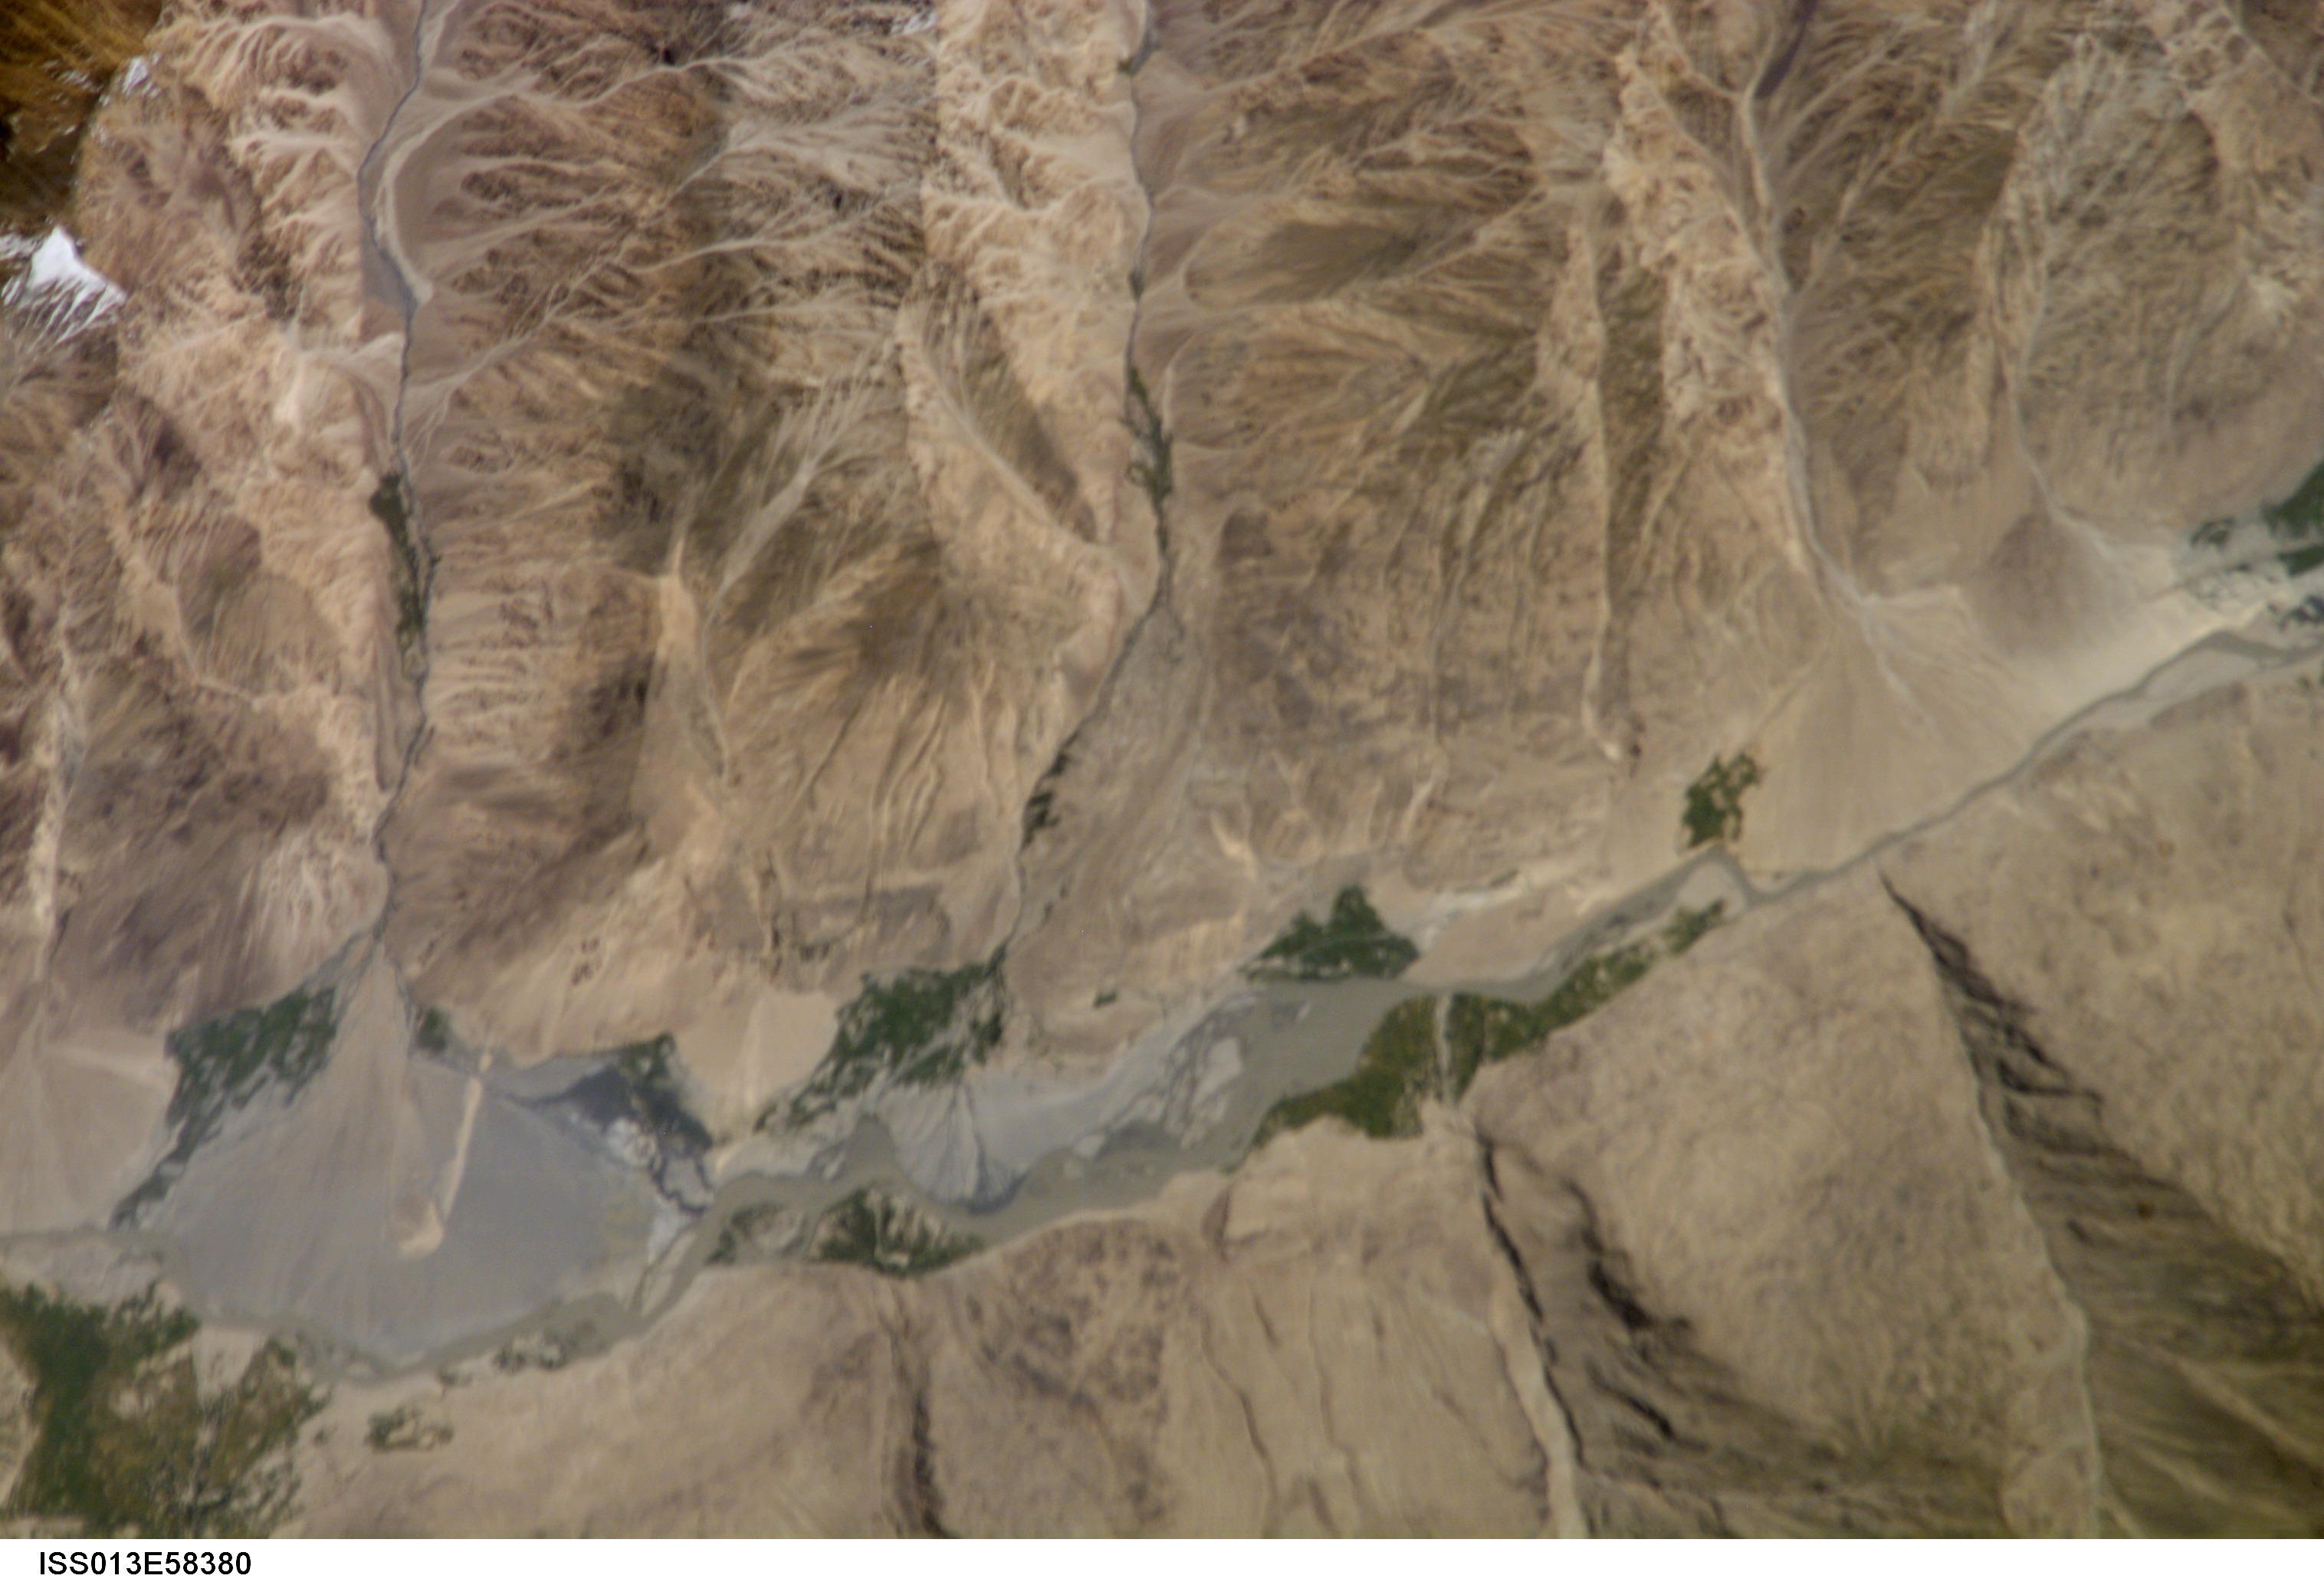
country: TAJIKISTAN
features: PAMIR RIVER, RAVINES
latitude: 36.9
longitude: 72.1
